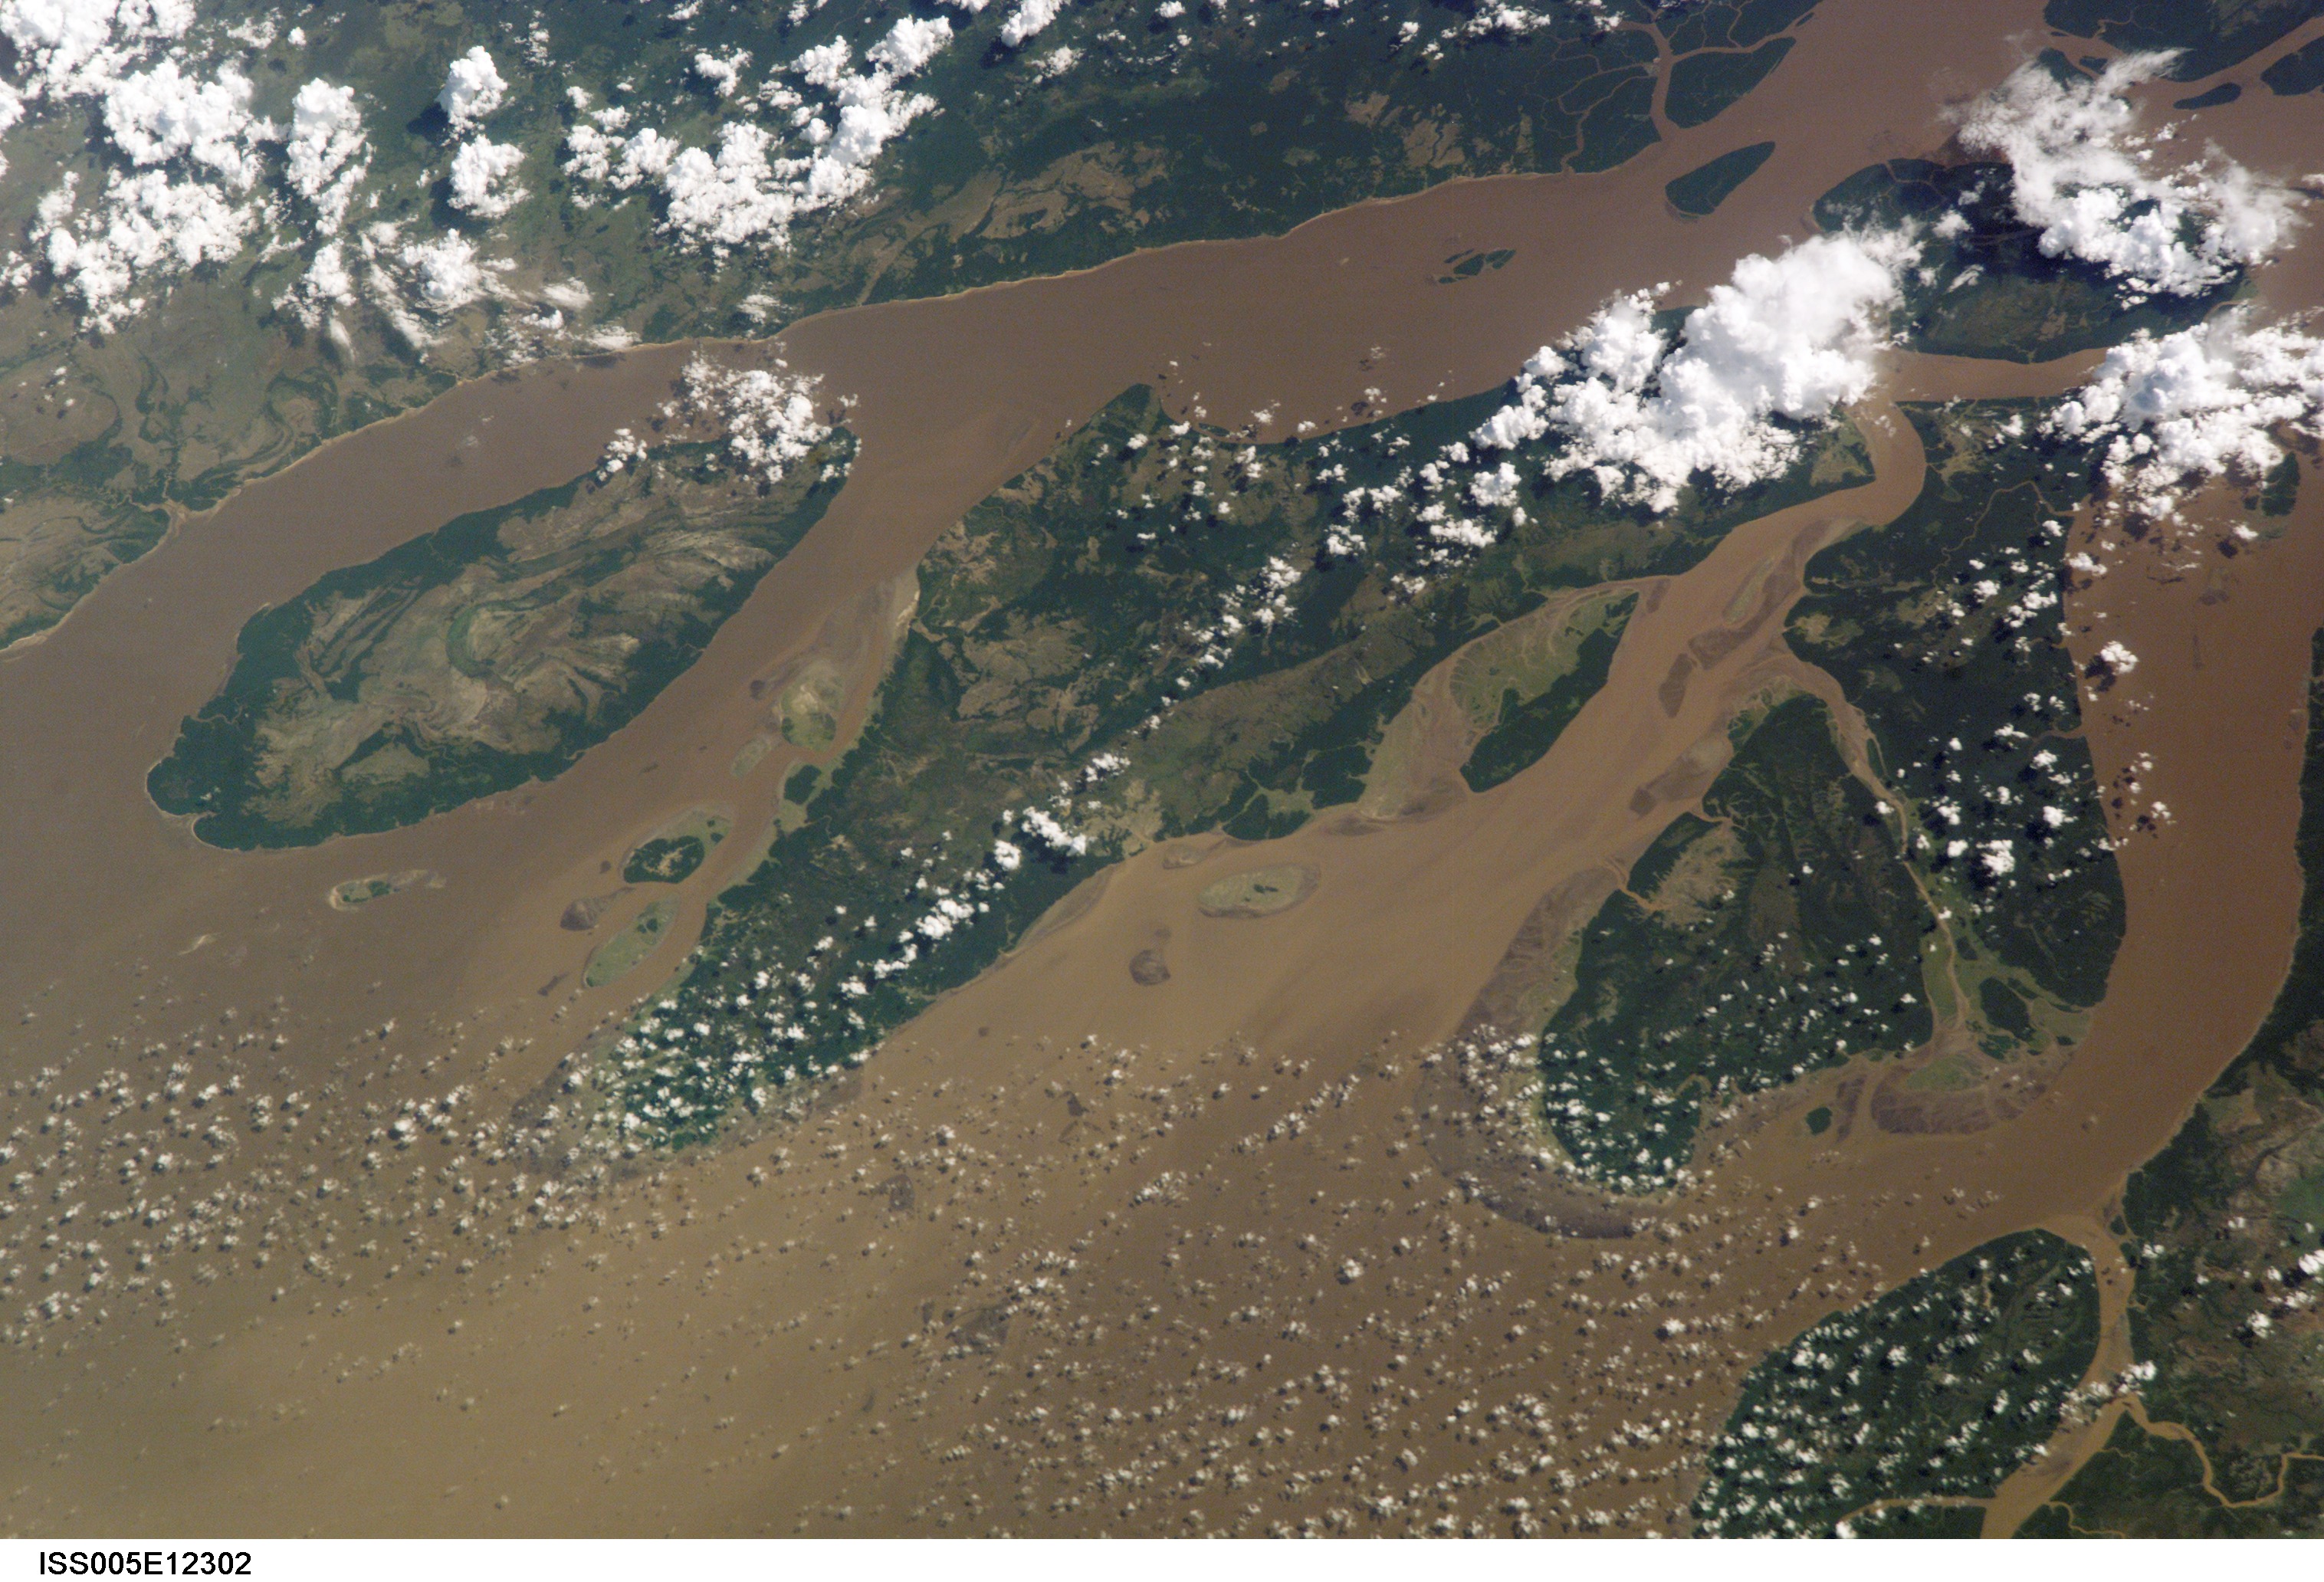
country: BRAZIL
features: AMAZON R. MOUTH, SEDIMENT PLUME
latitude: 0.0
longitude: -50.0
